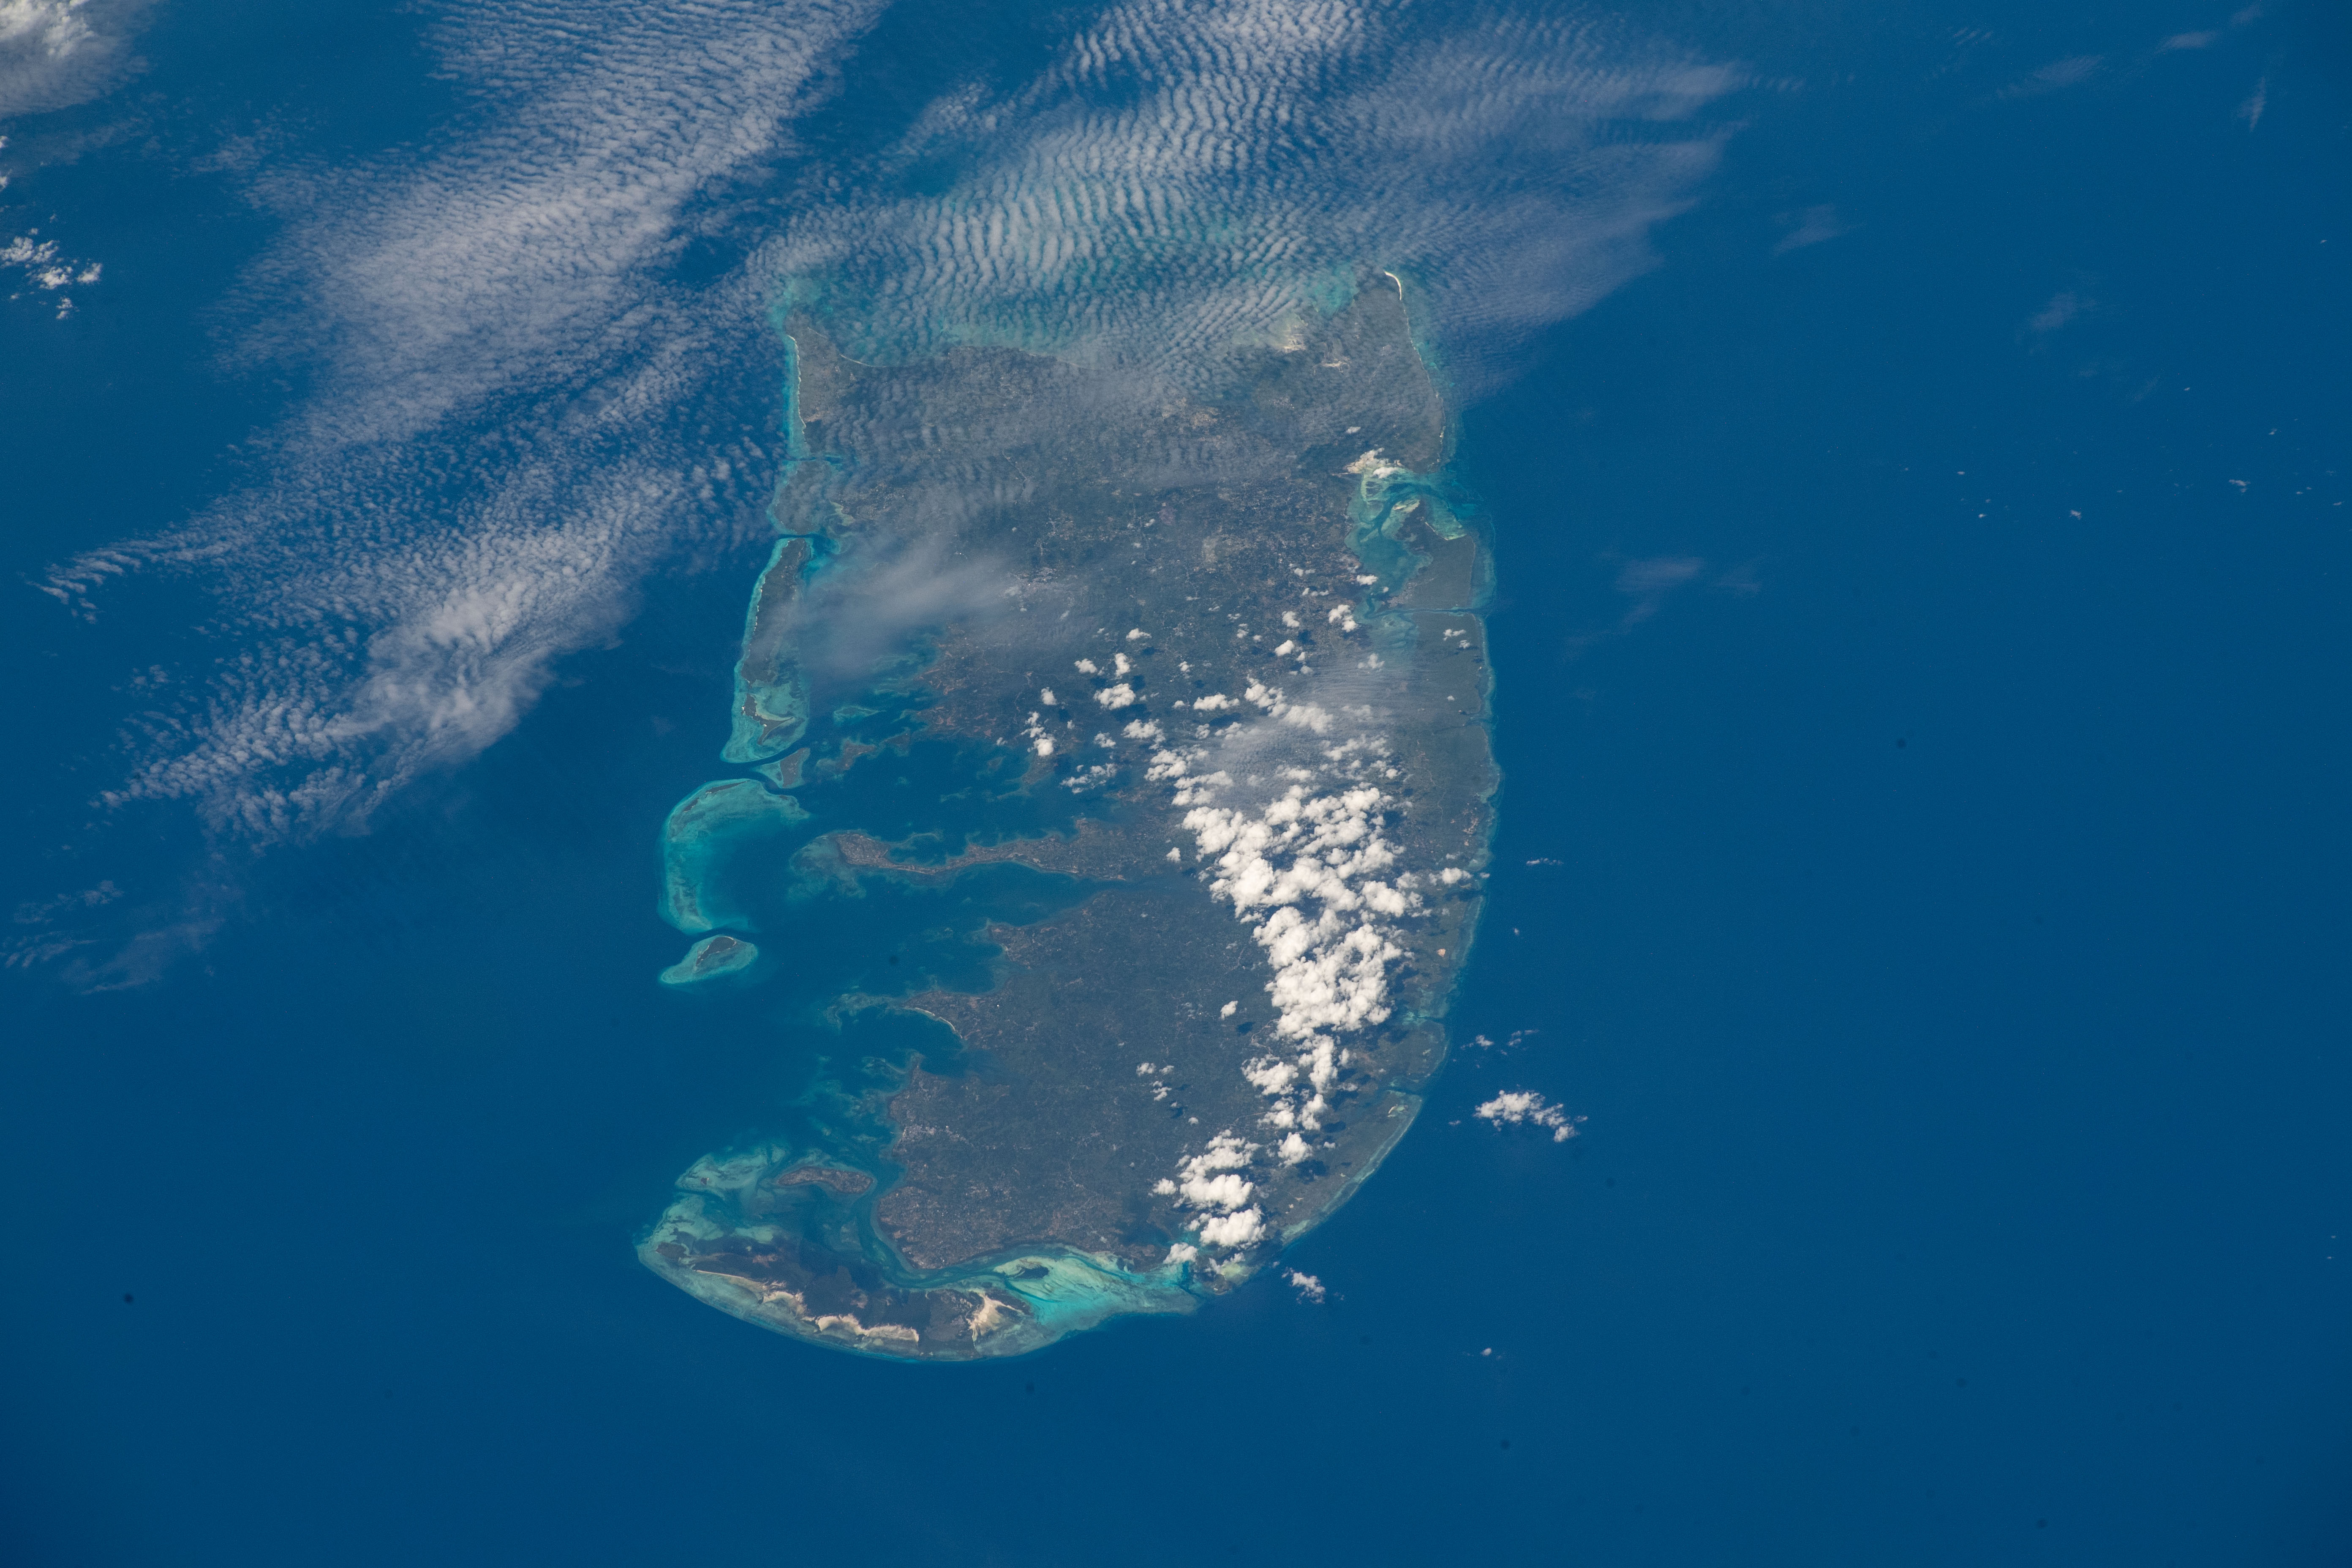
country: TANZANIA
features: PEMBA
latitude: -5.2
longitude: 39.8
